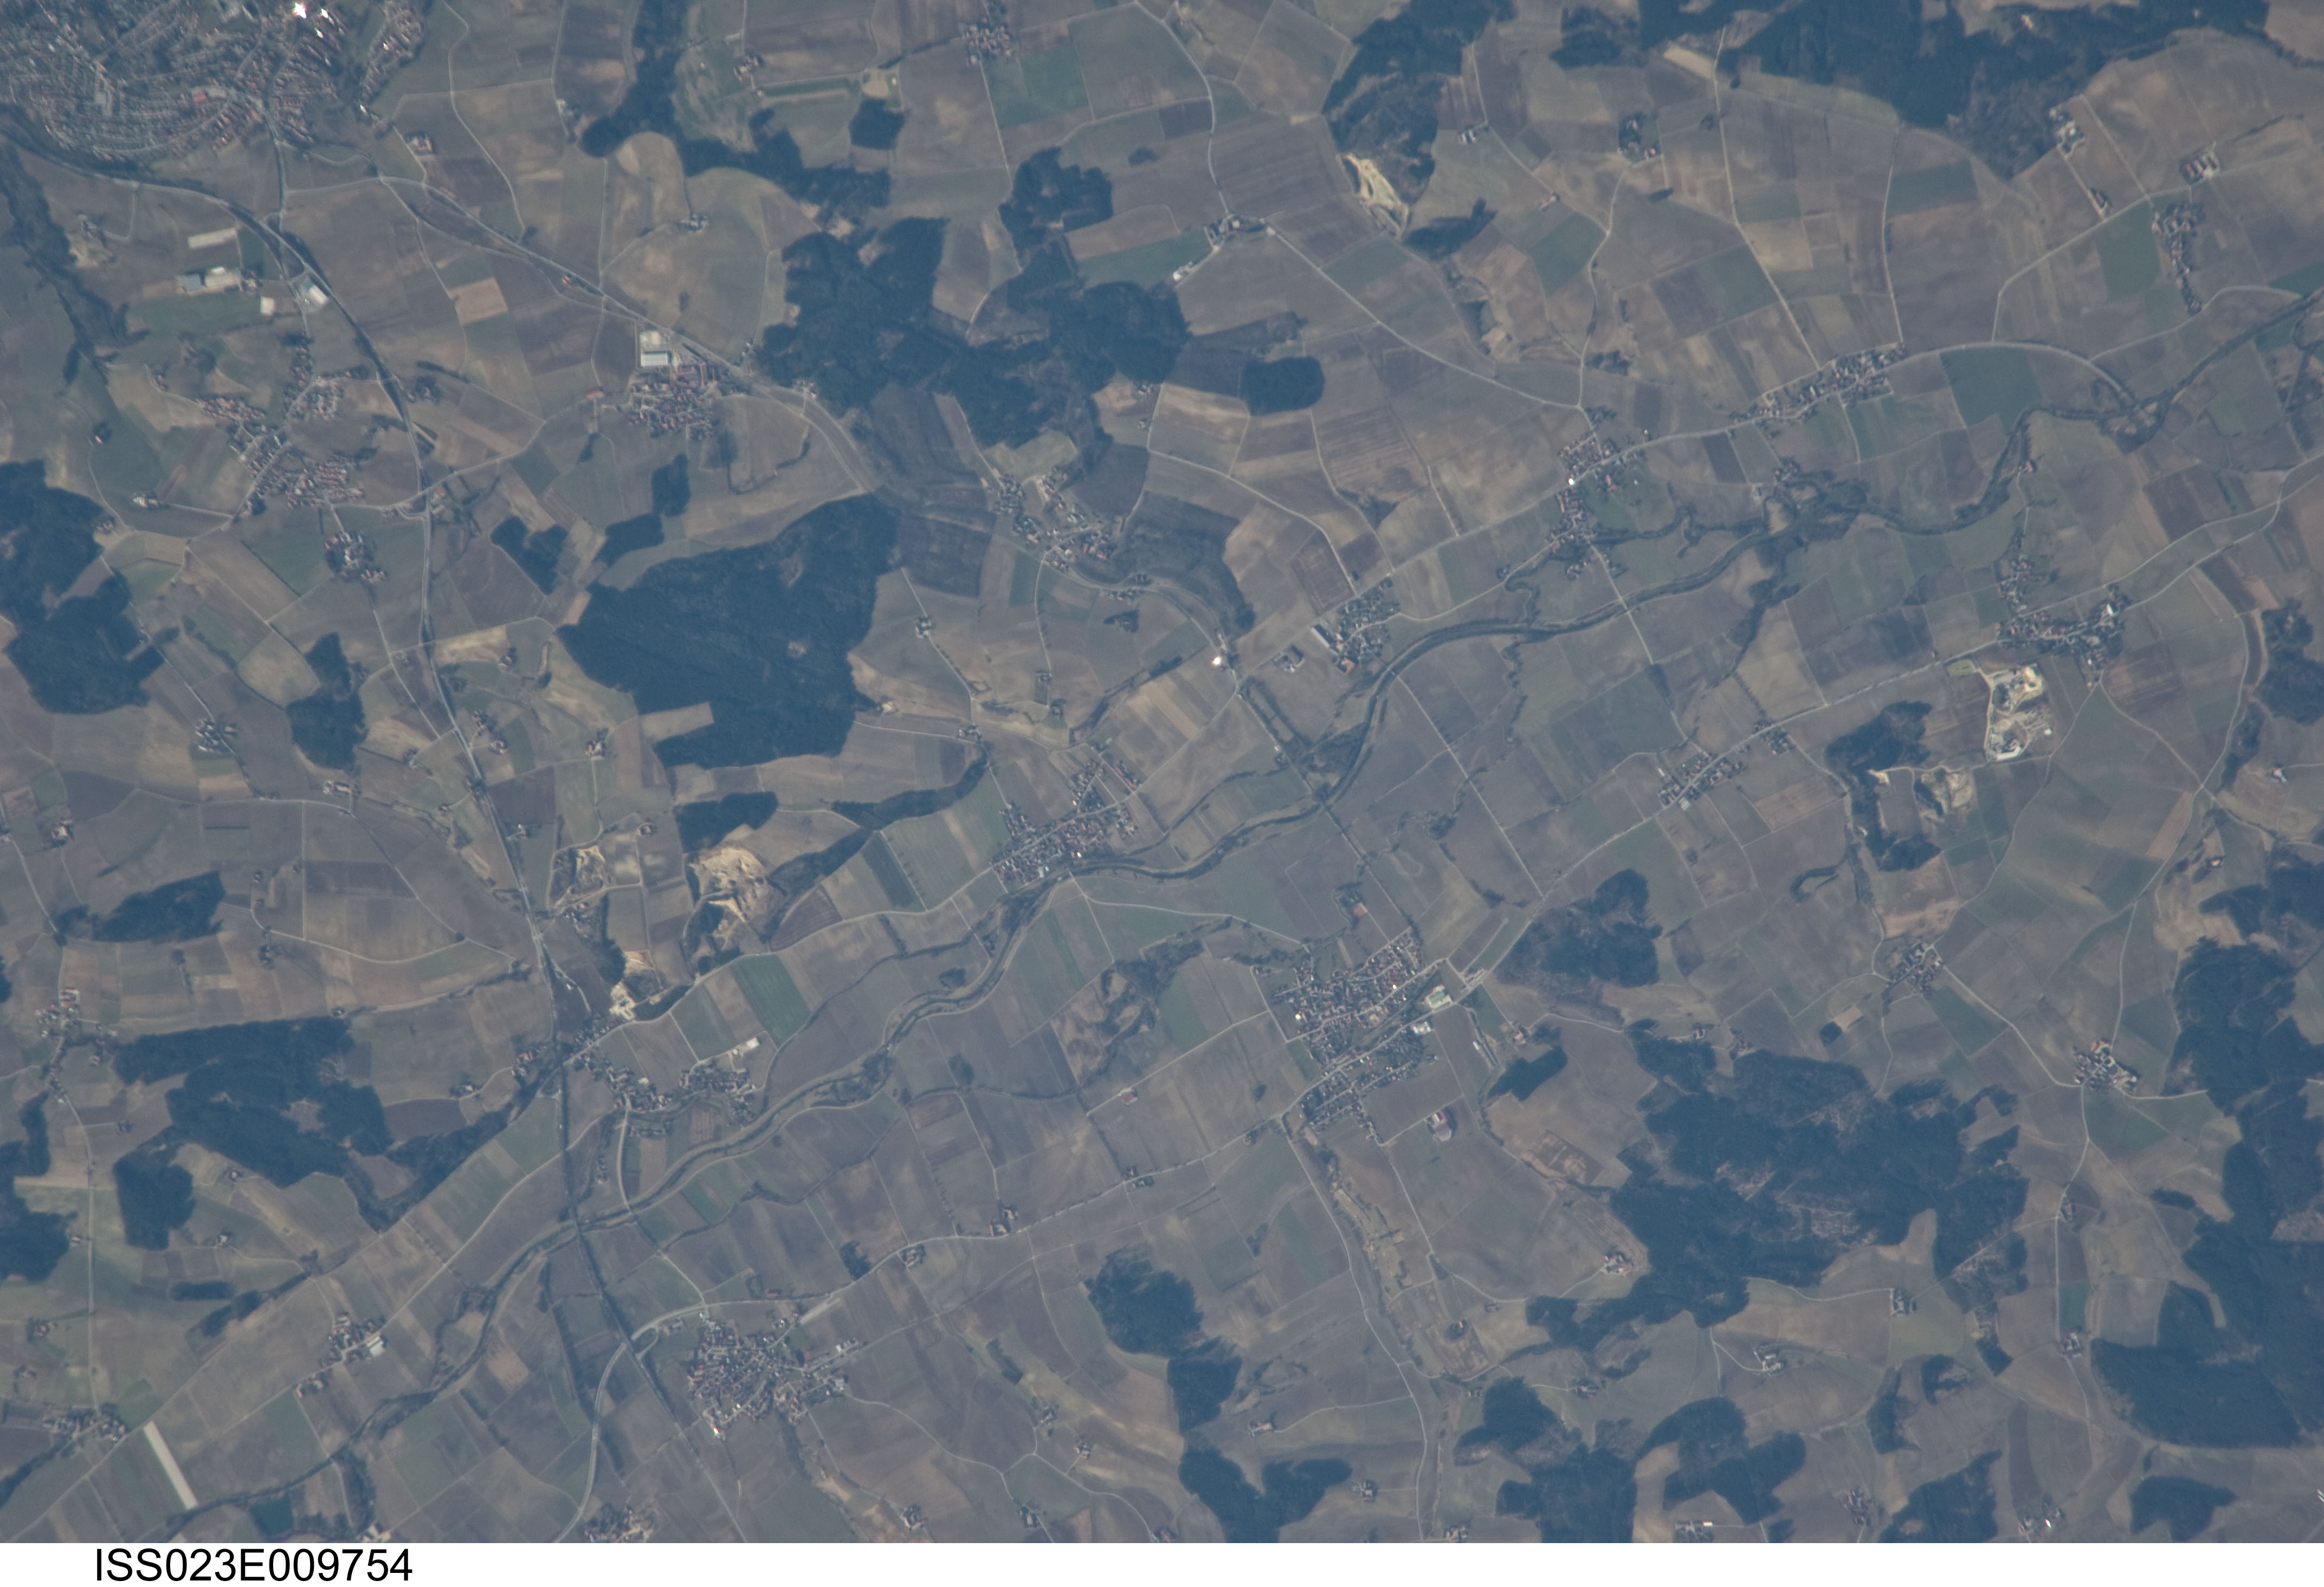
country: GERMANY
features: REICHERSDORF, VILS R., FOREST, AGR.
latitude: 48.6
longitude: 12.8
